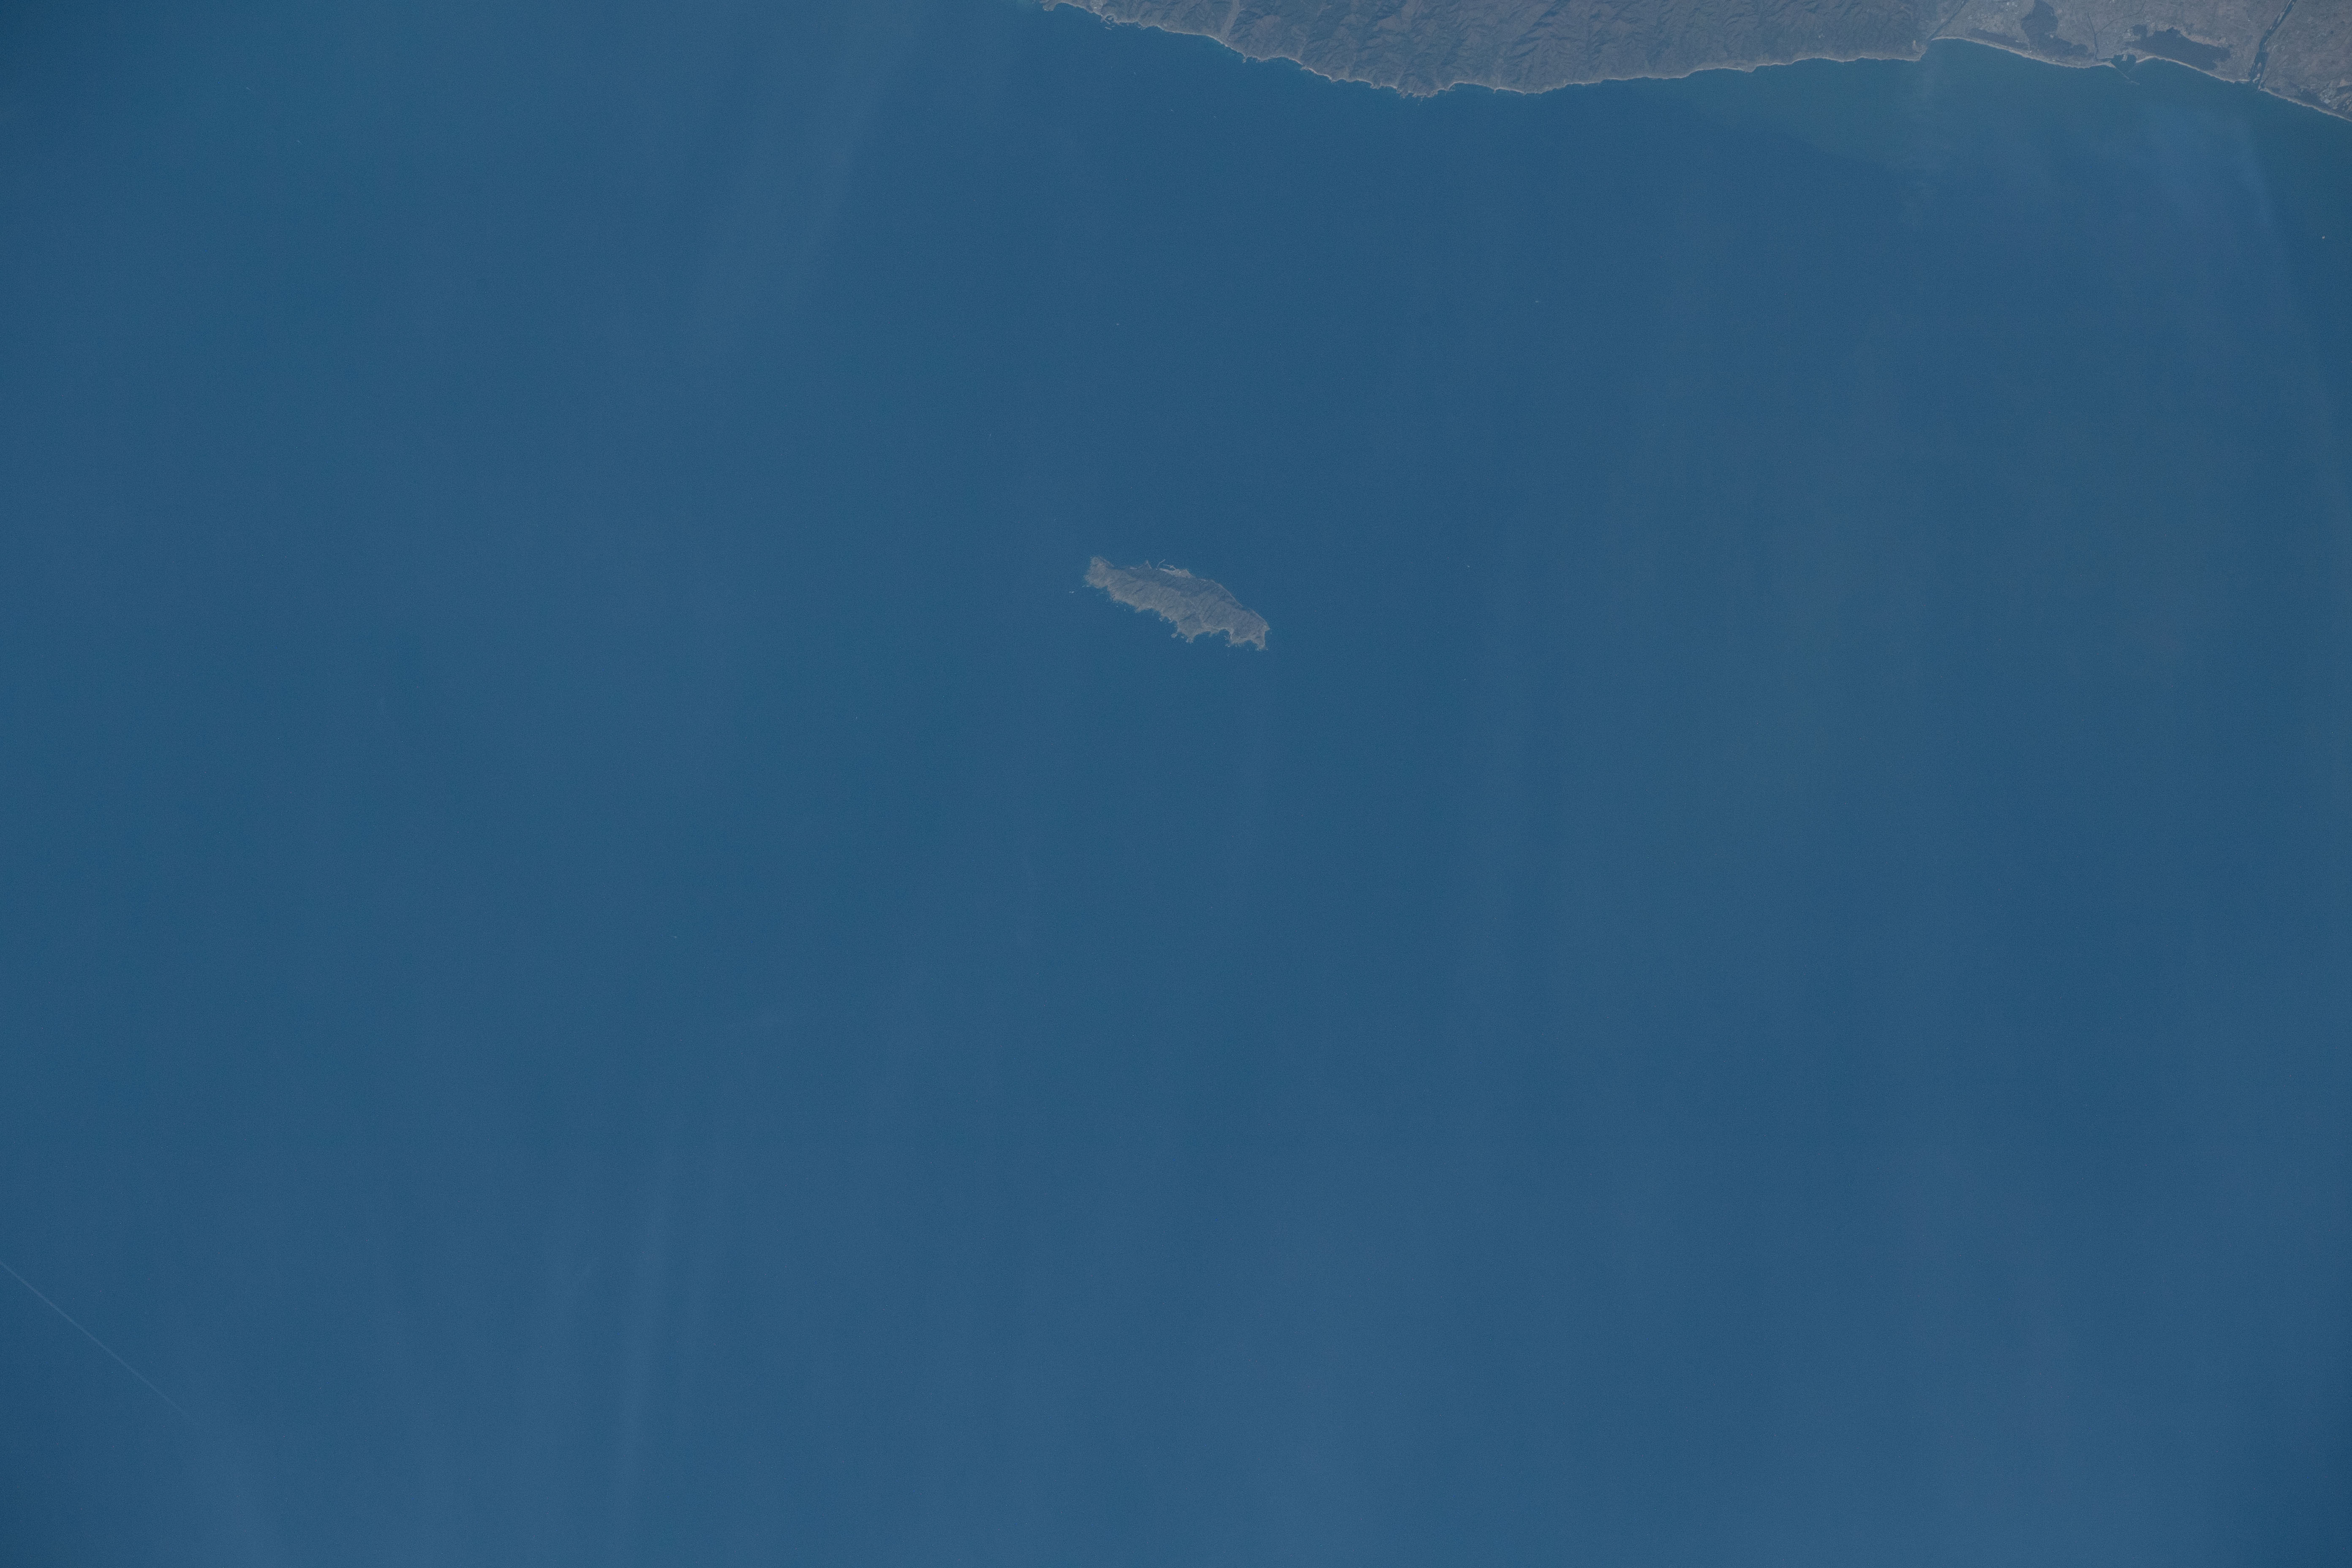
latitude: 38.6
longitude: 139.1
